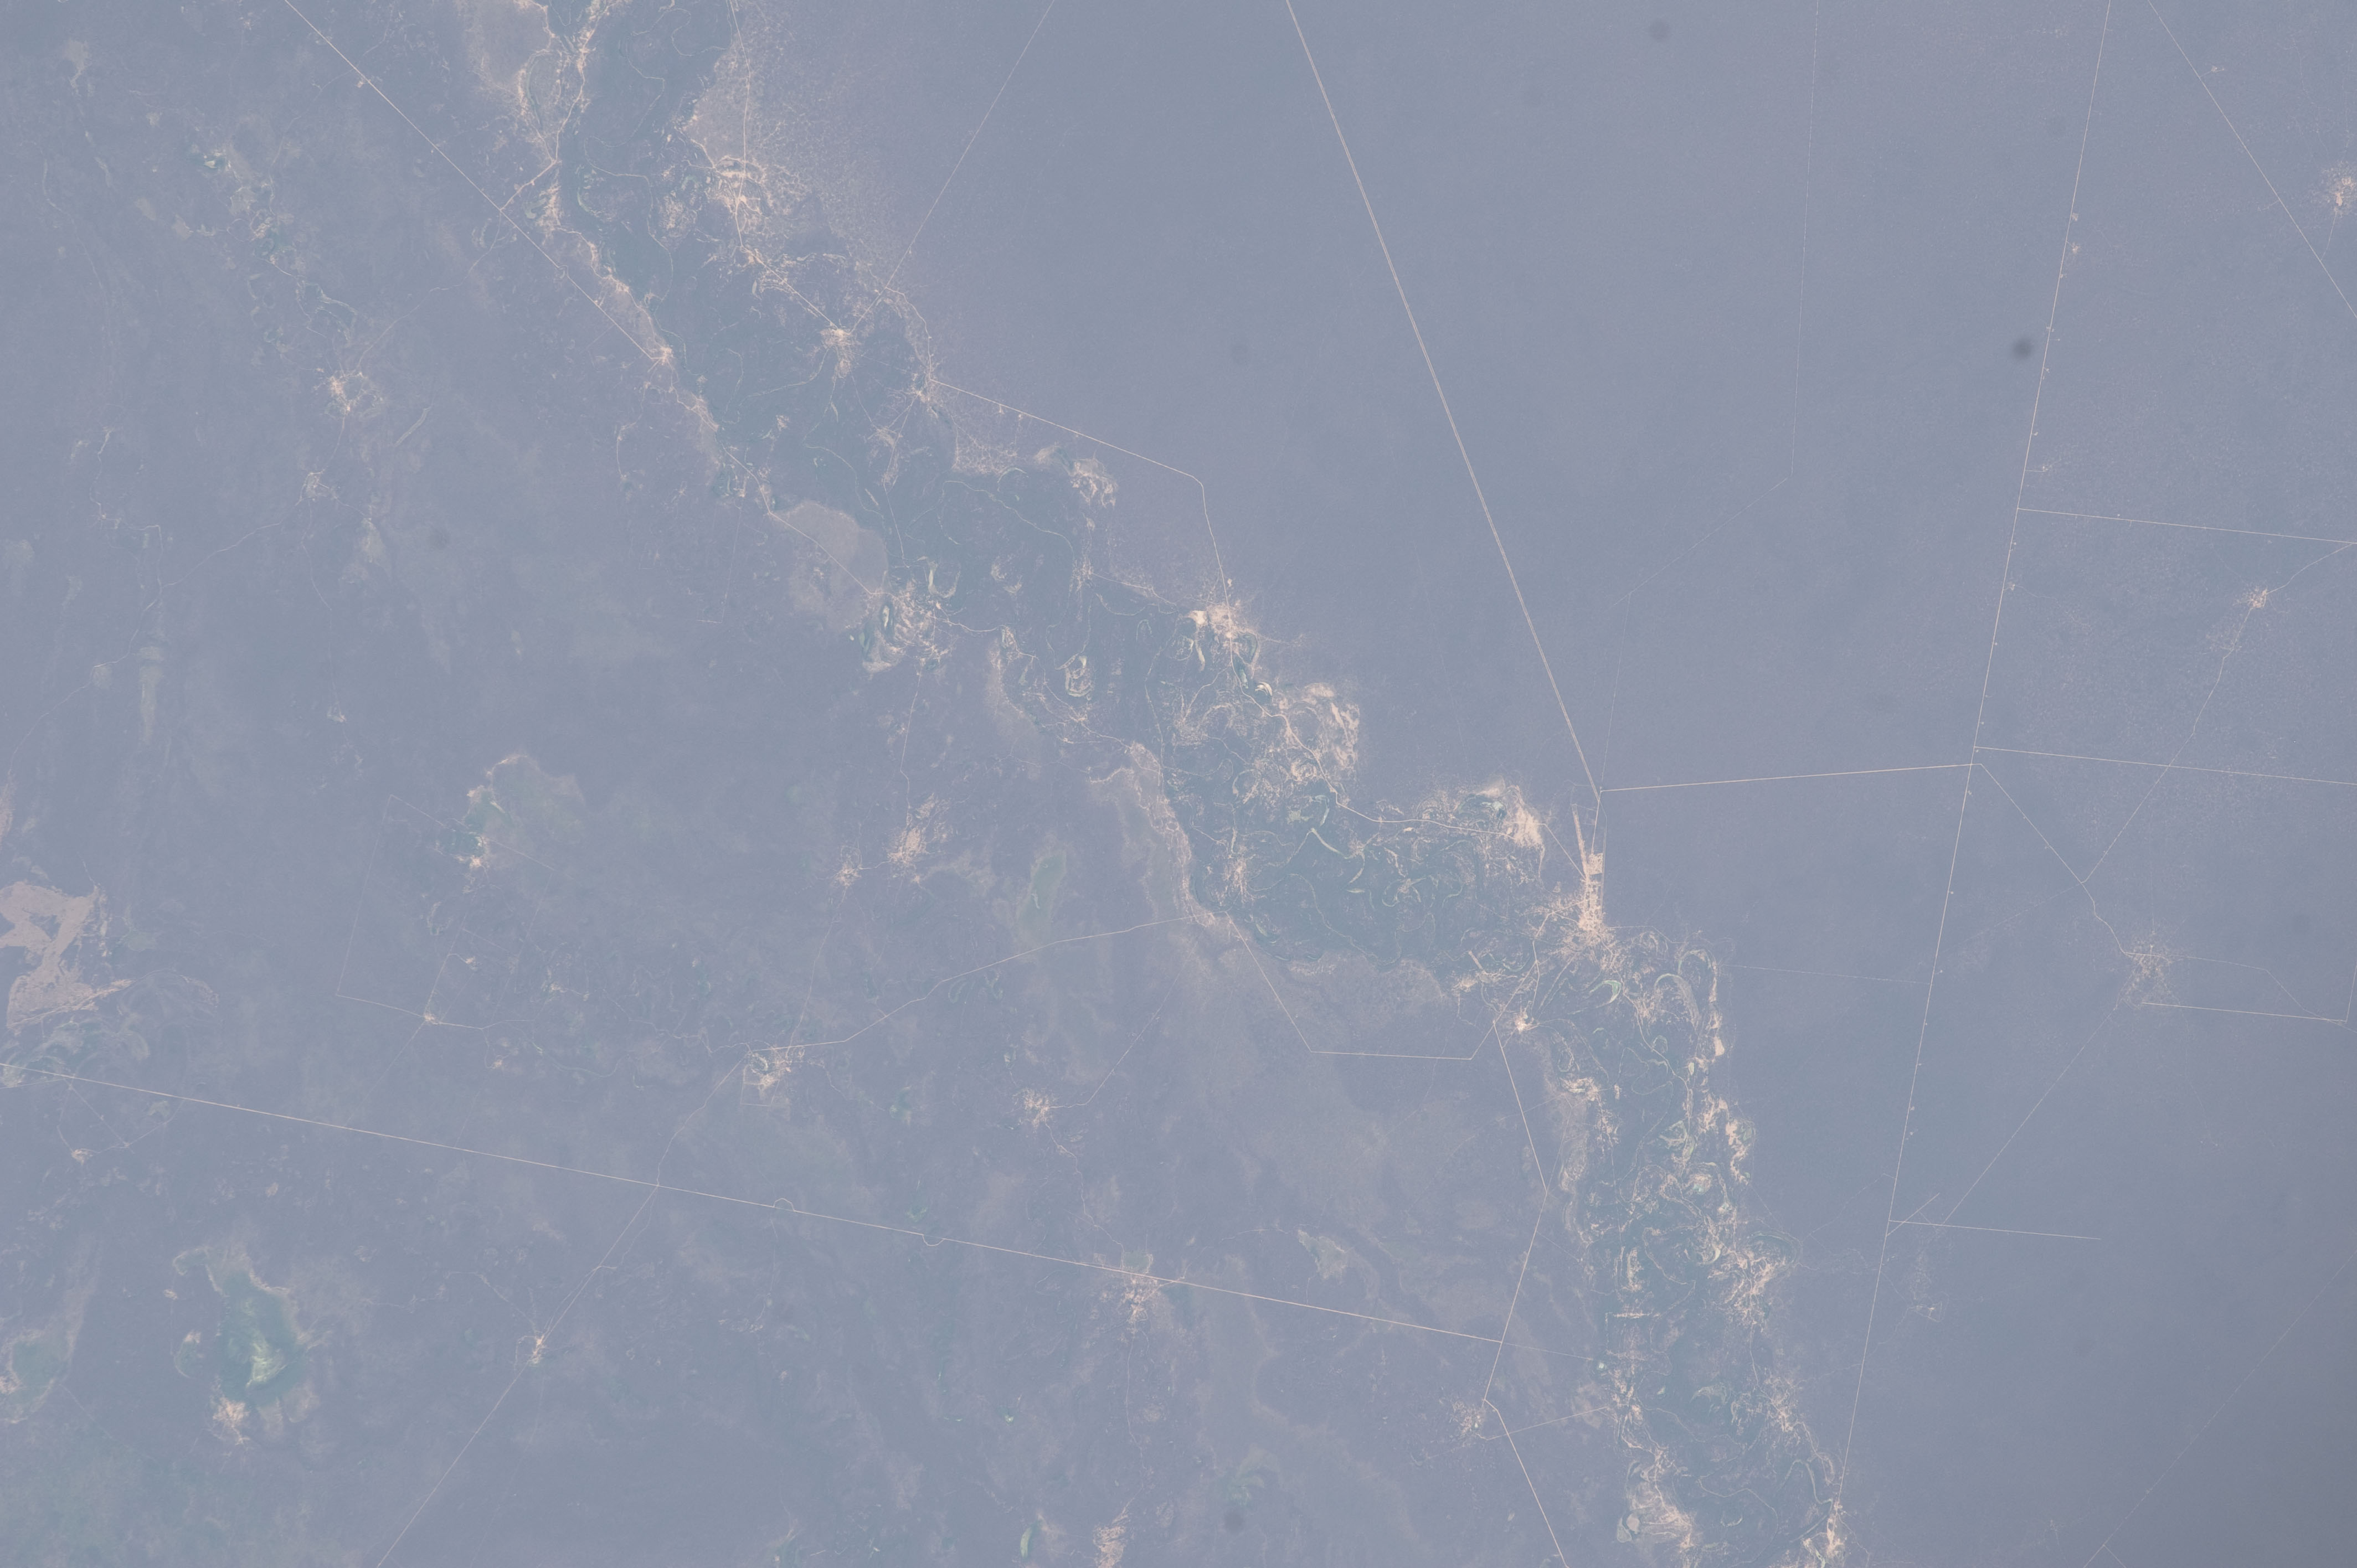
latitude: -24.6
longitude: -62.1
